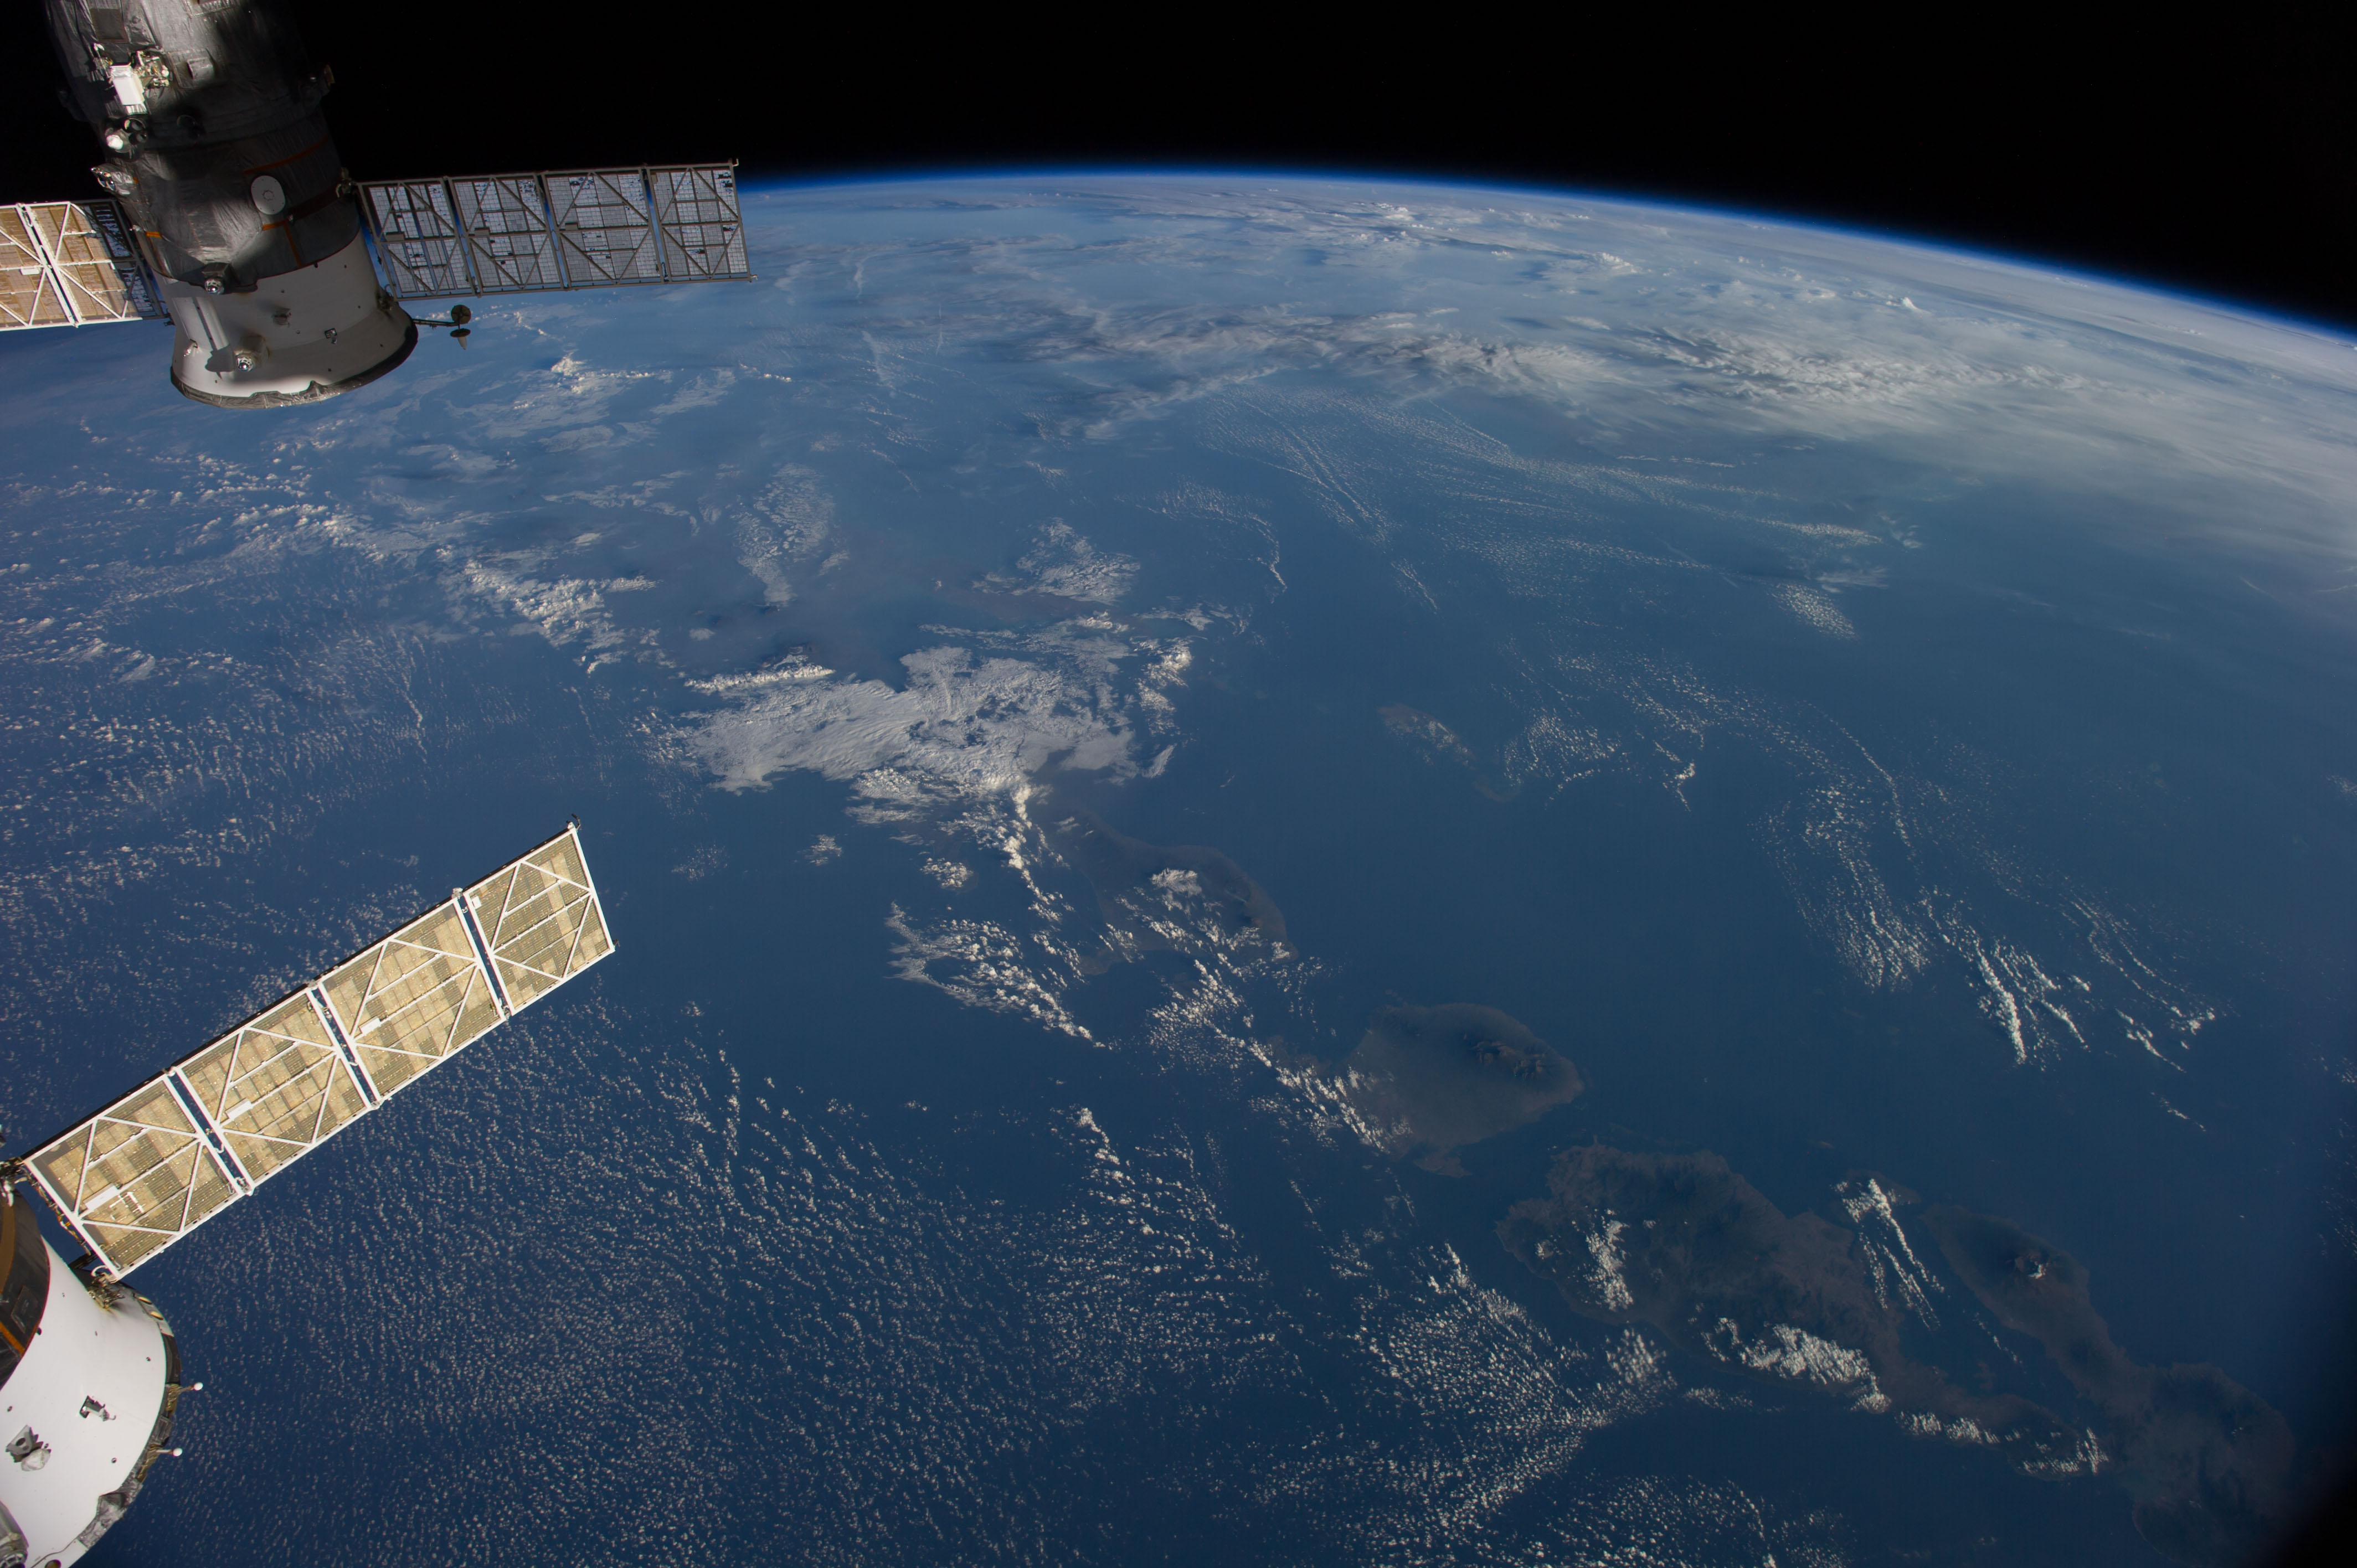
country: INDONESIA
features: BALI, W. NUSA TENGGARA, BALI S., JAVA S., ATMOSPHERIC LIMB
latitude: -8.5
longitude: 115.0
